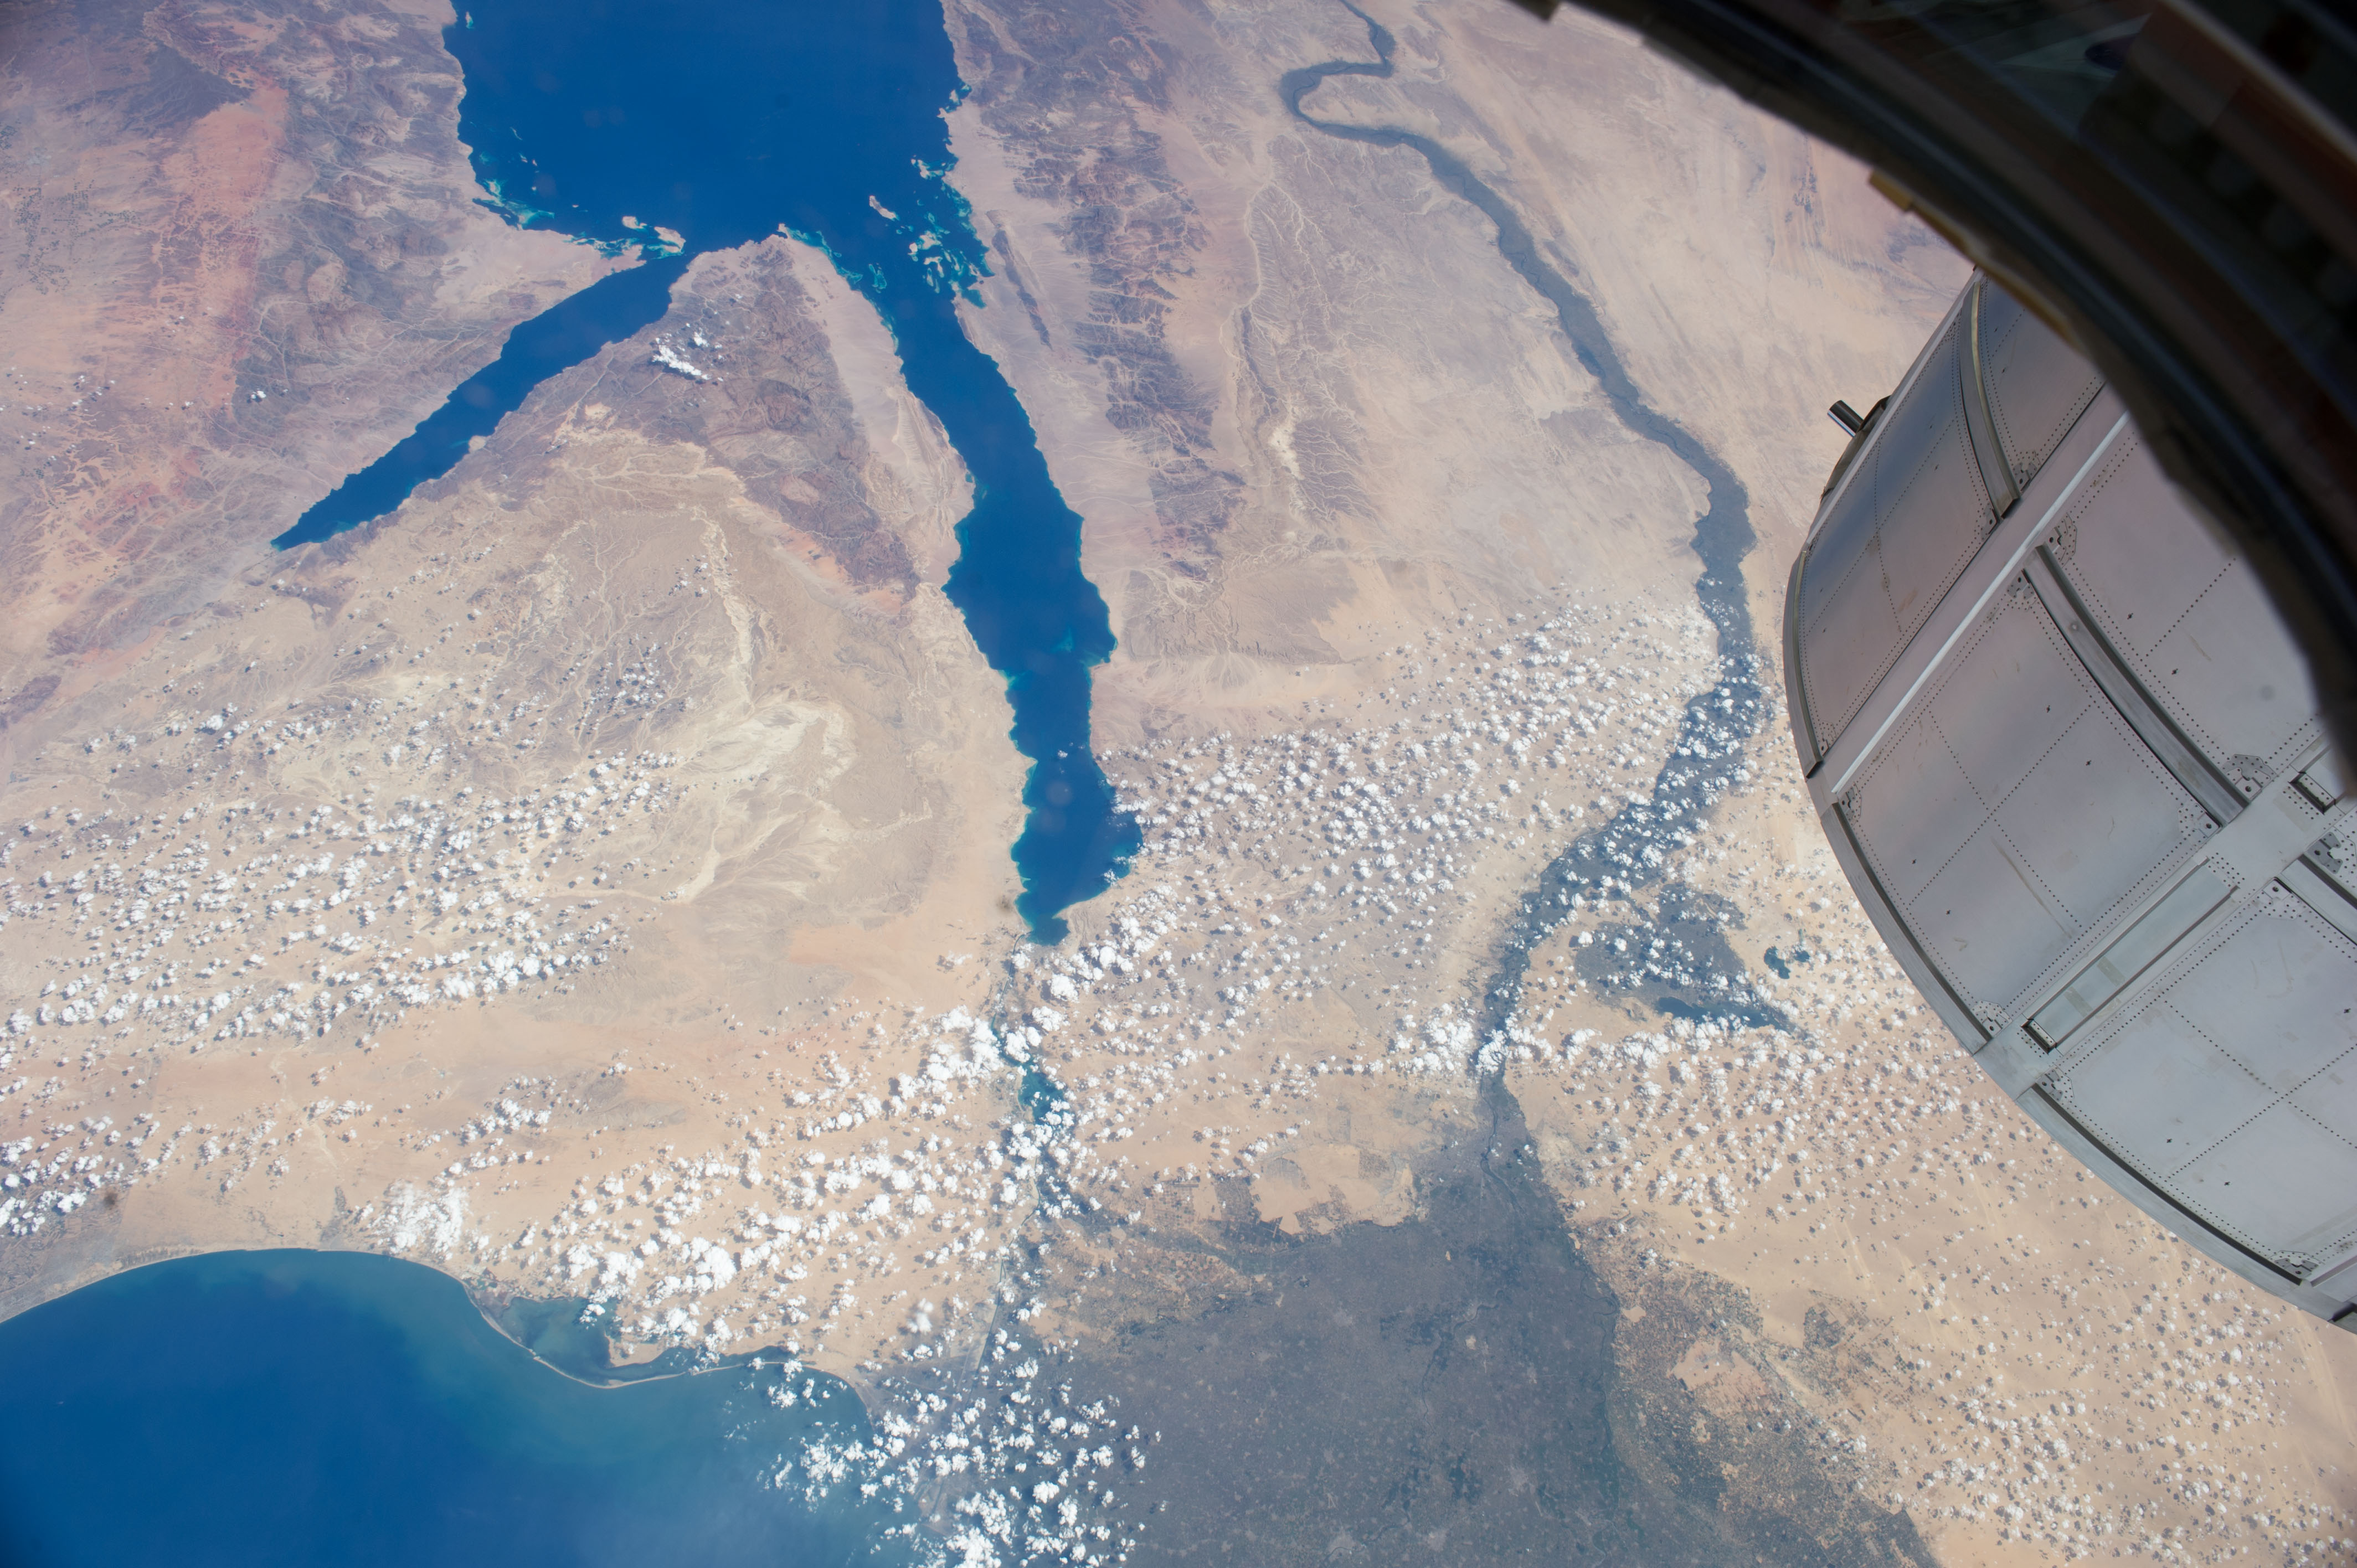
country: EGYPT
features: CAIRO, NILE RIVER, GULF OF SUEZ, GULF OF AQABA, RED SEA, MEDITERRANEAN SEA
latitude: 29.4
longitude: 32.1
